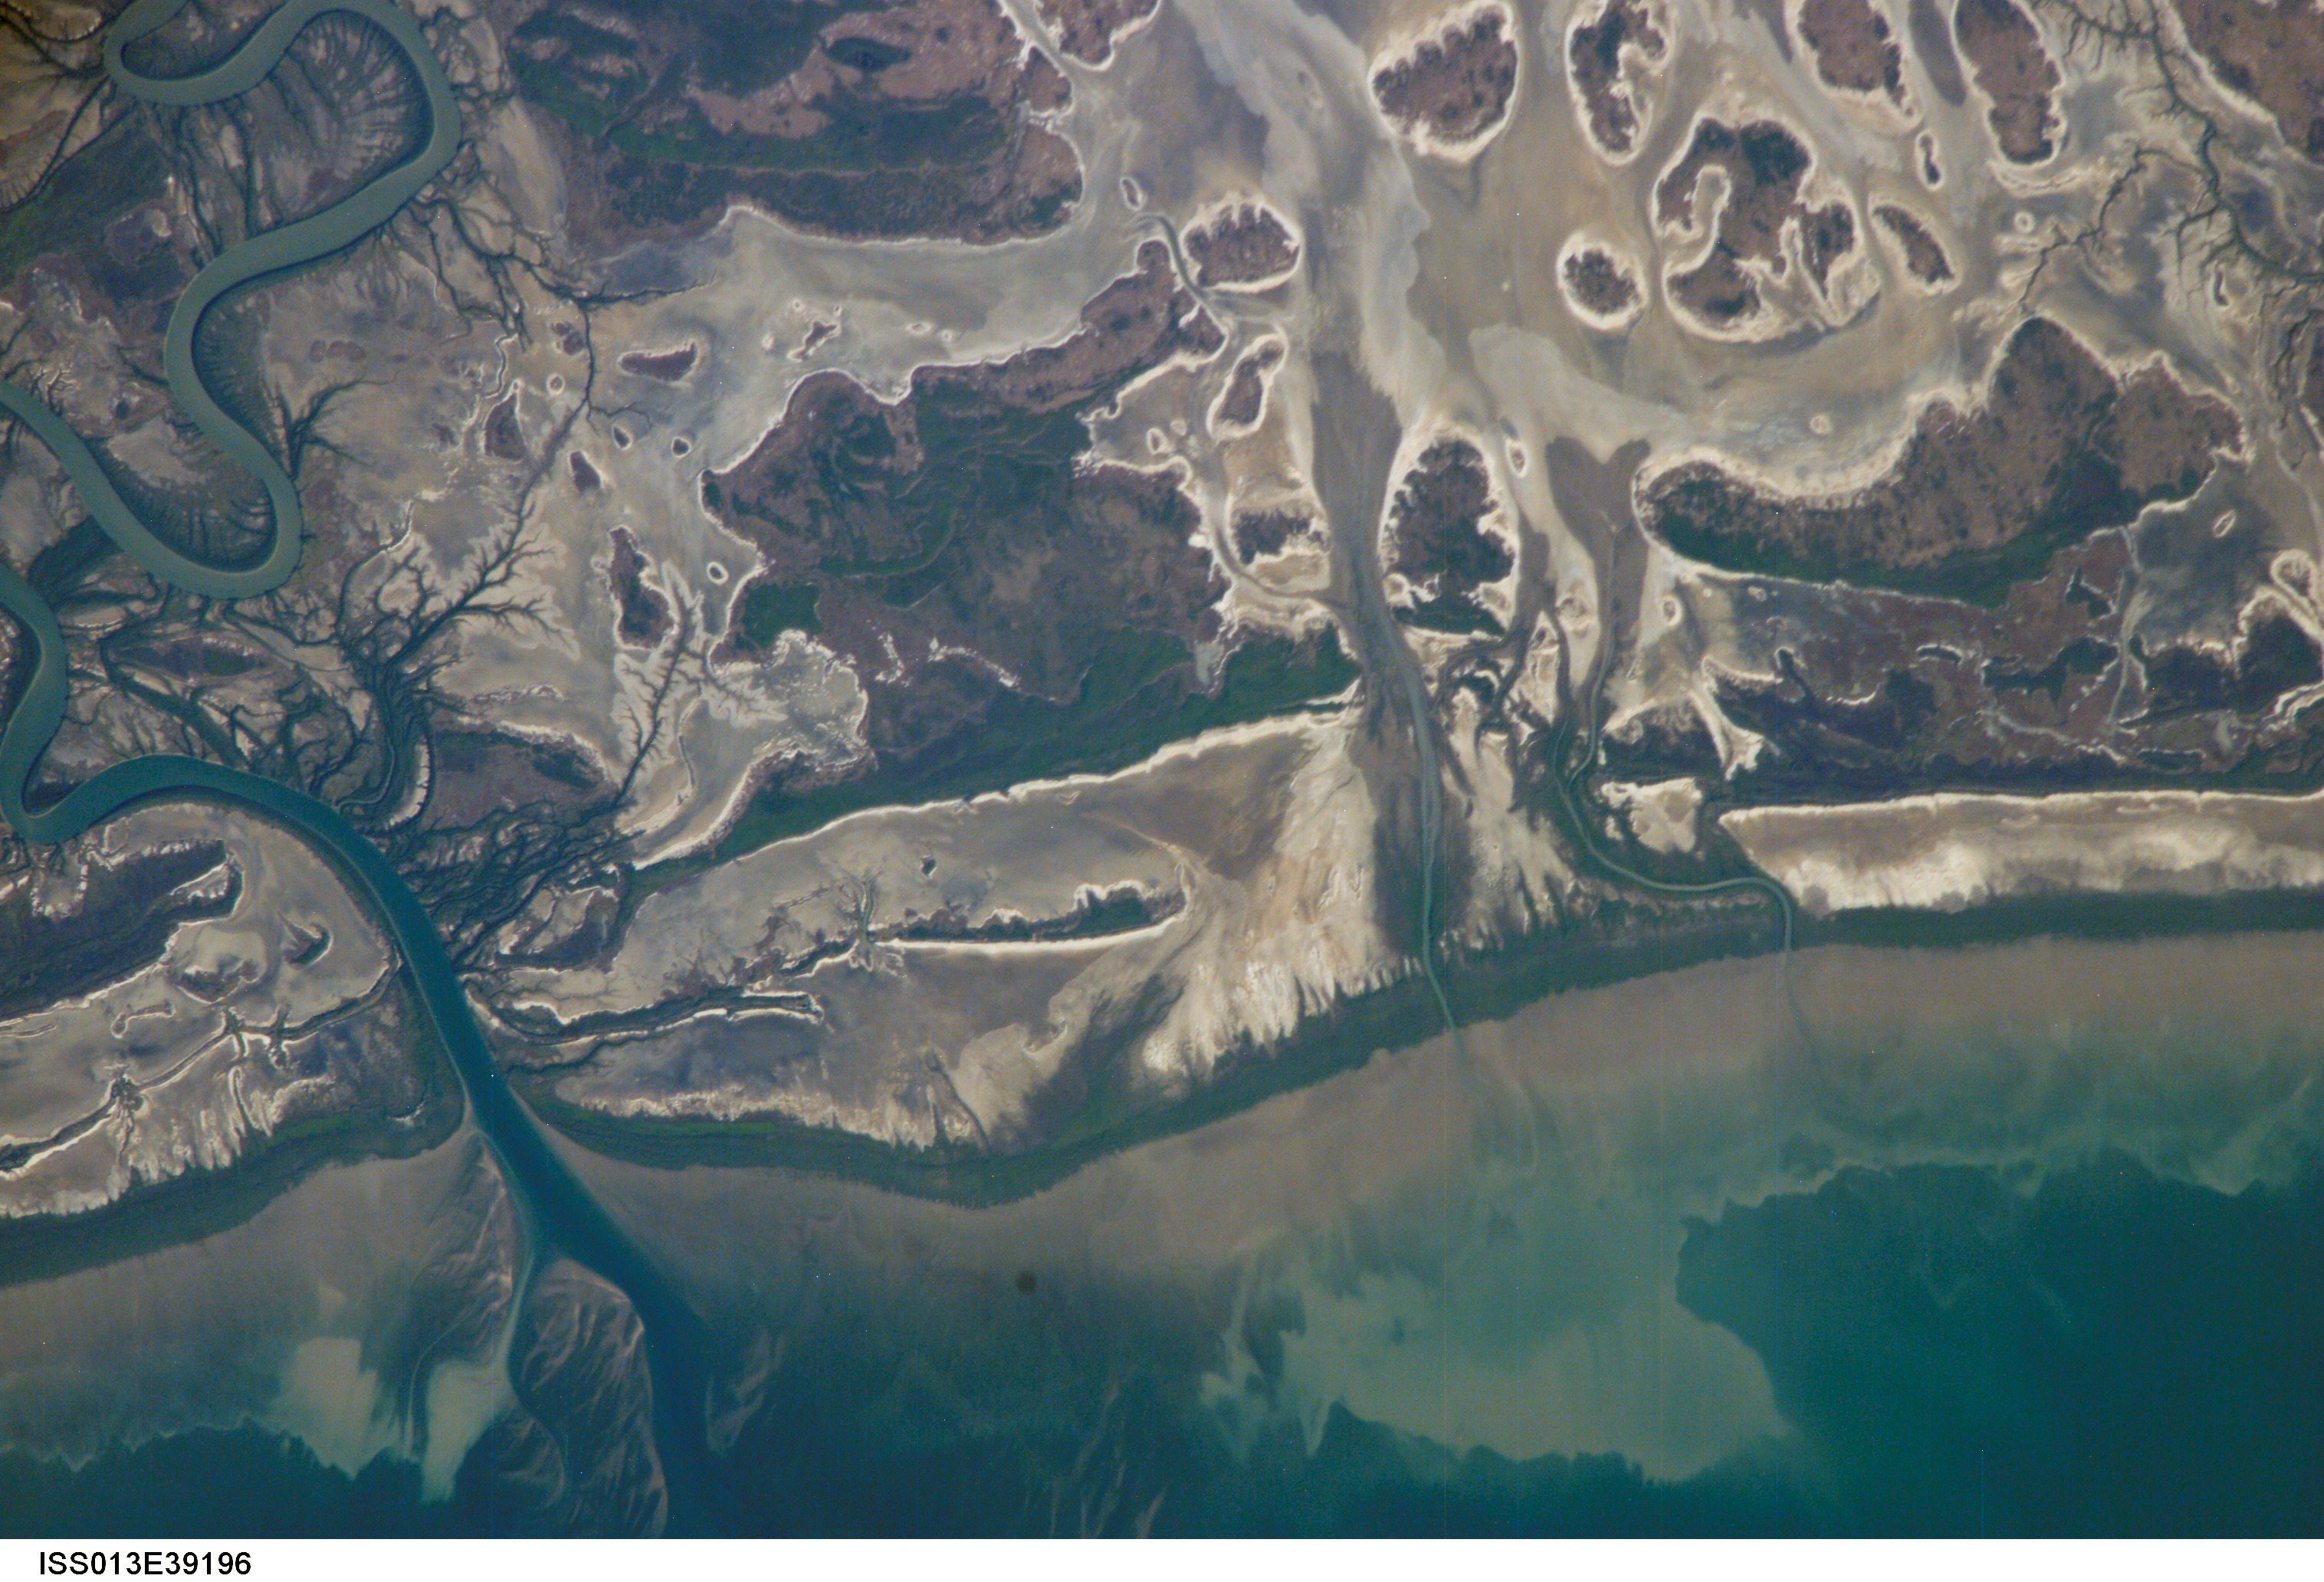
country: AUSTRALIA-Q
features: COASTAL DRAIN., BYNOE R., SED.
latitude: -17.6
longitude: 140.6
